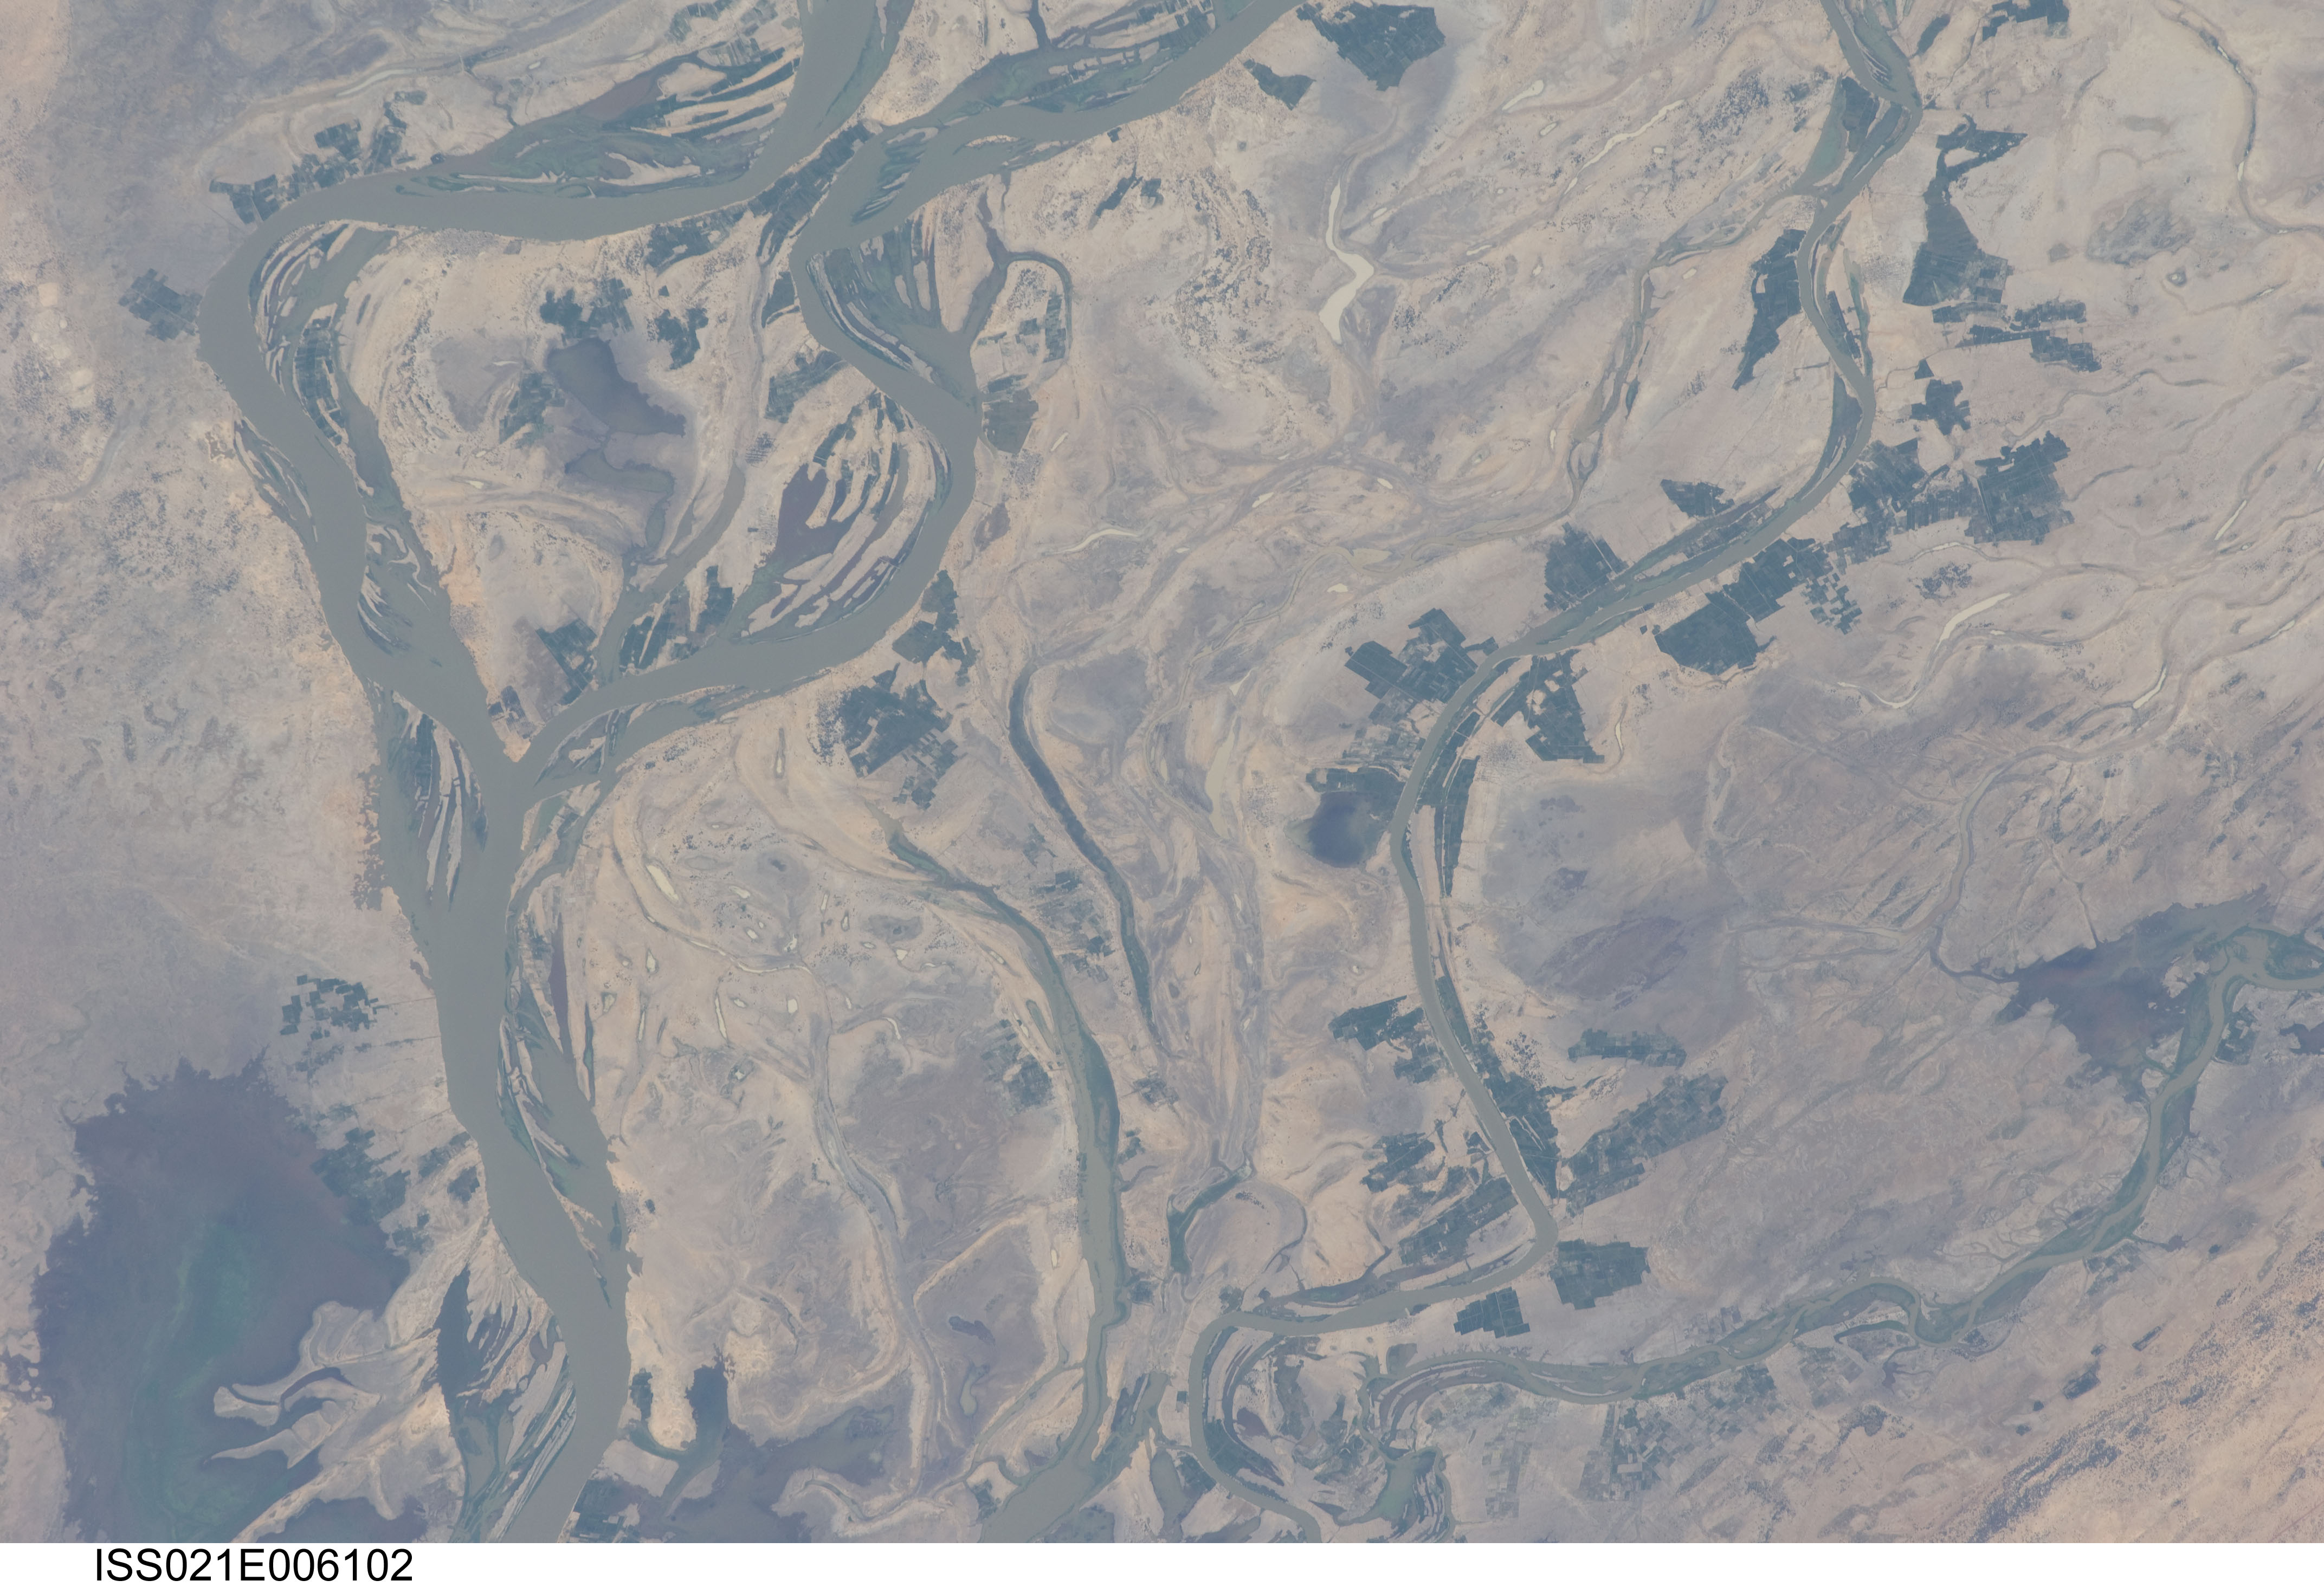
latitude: 16.5
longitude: -3.2
